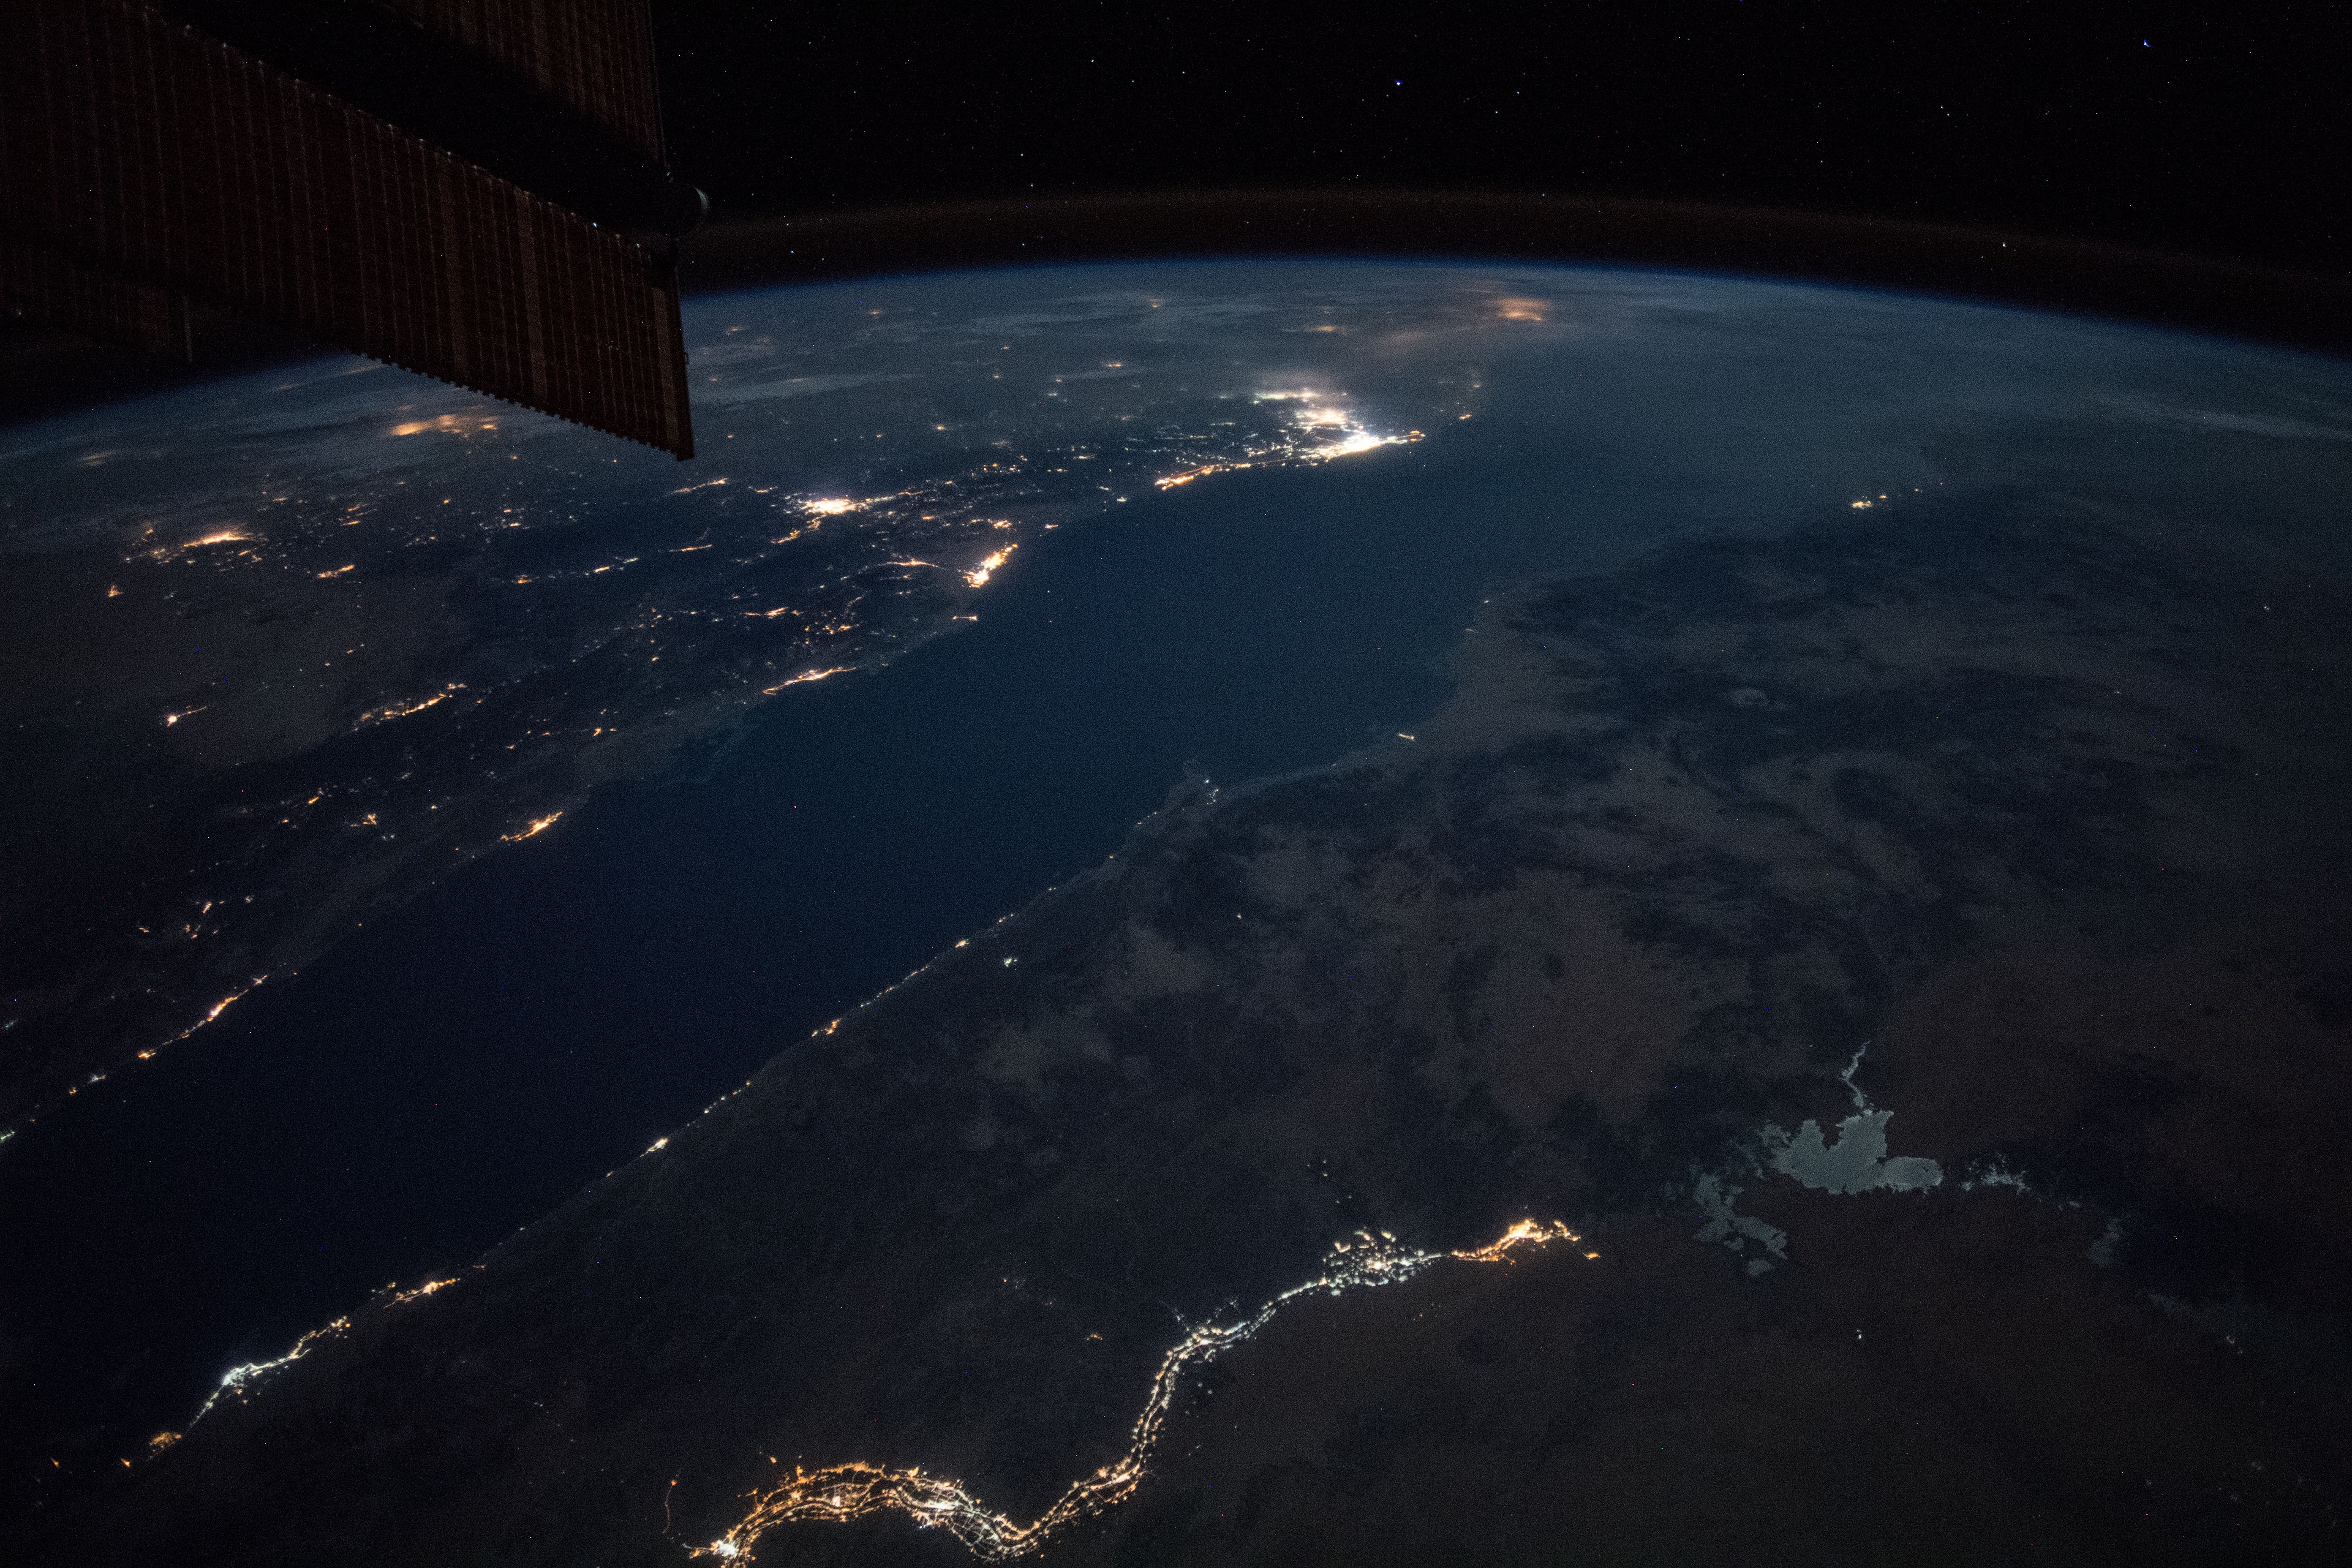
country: EGYPT
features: EASTERN DESERT, RED SEA, NUBIAN DESERT, ASWAN CITY, HEJAZ MOUNTAINS, YANBU CITY, JEDDAH CITY, MEDINA CITY, NILE RIVER, NIGHT, EARTH LIMB
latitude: 24.0
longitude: 35.6
